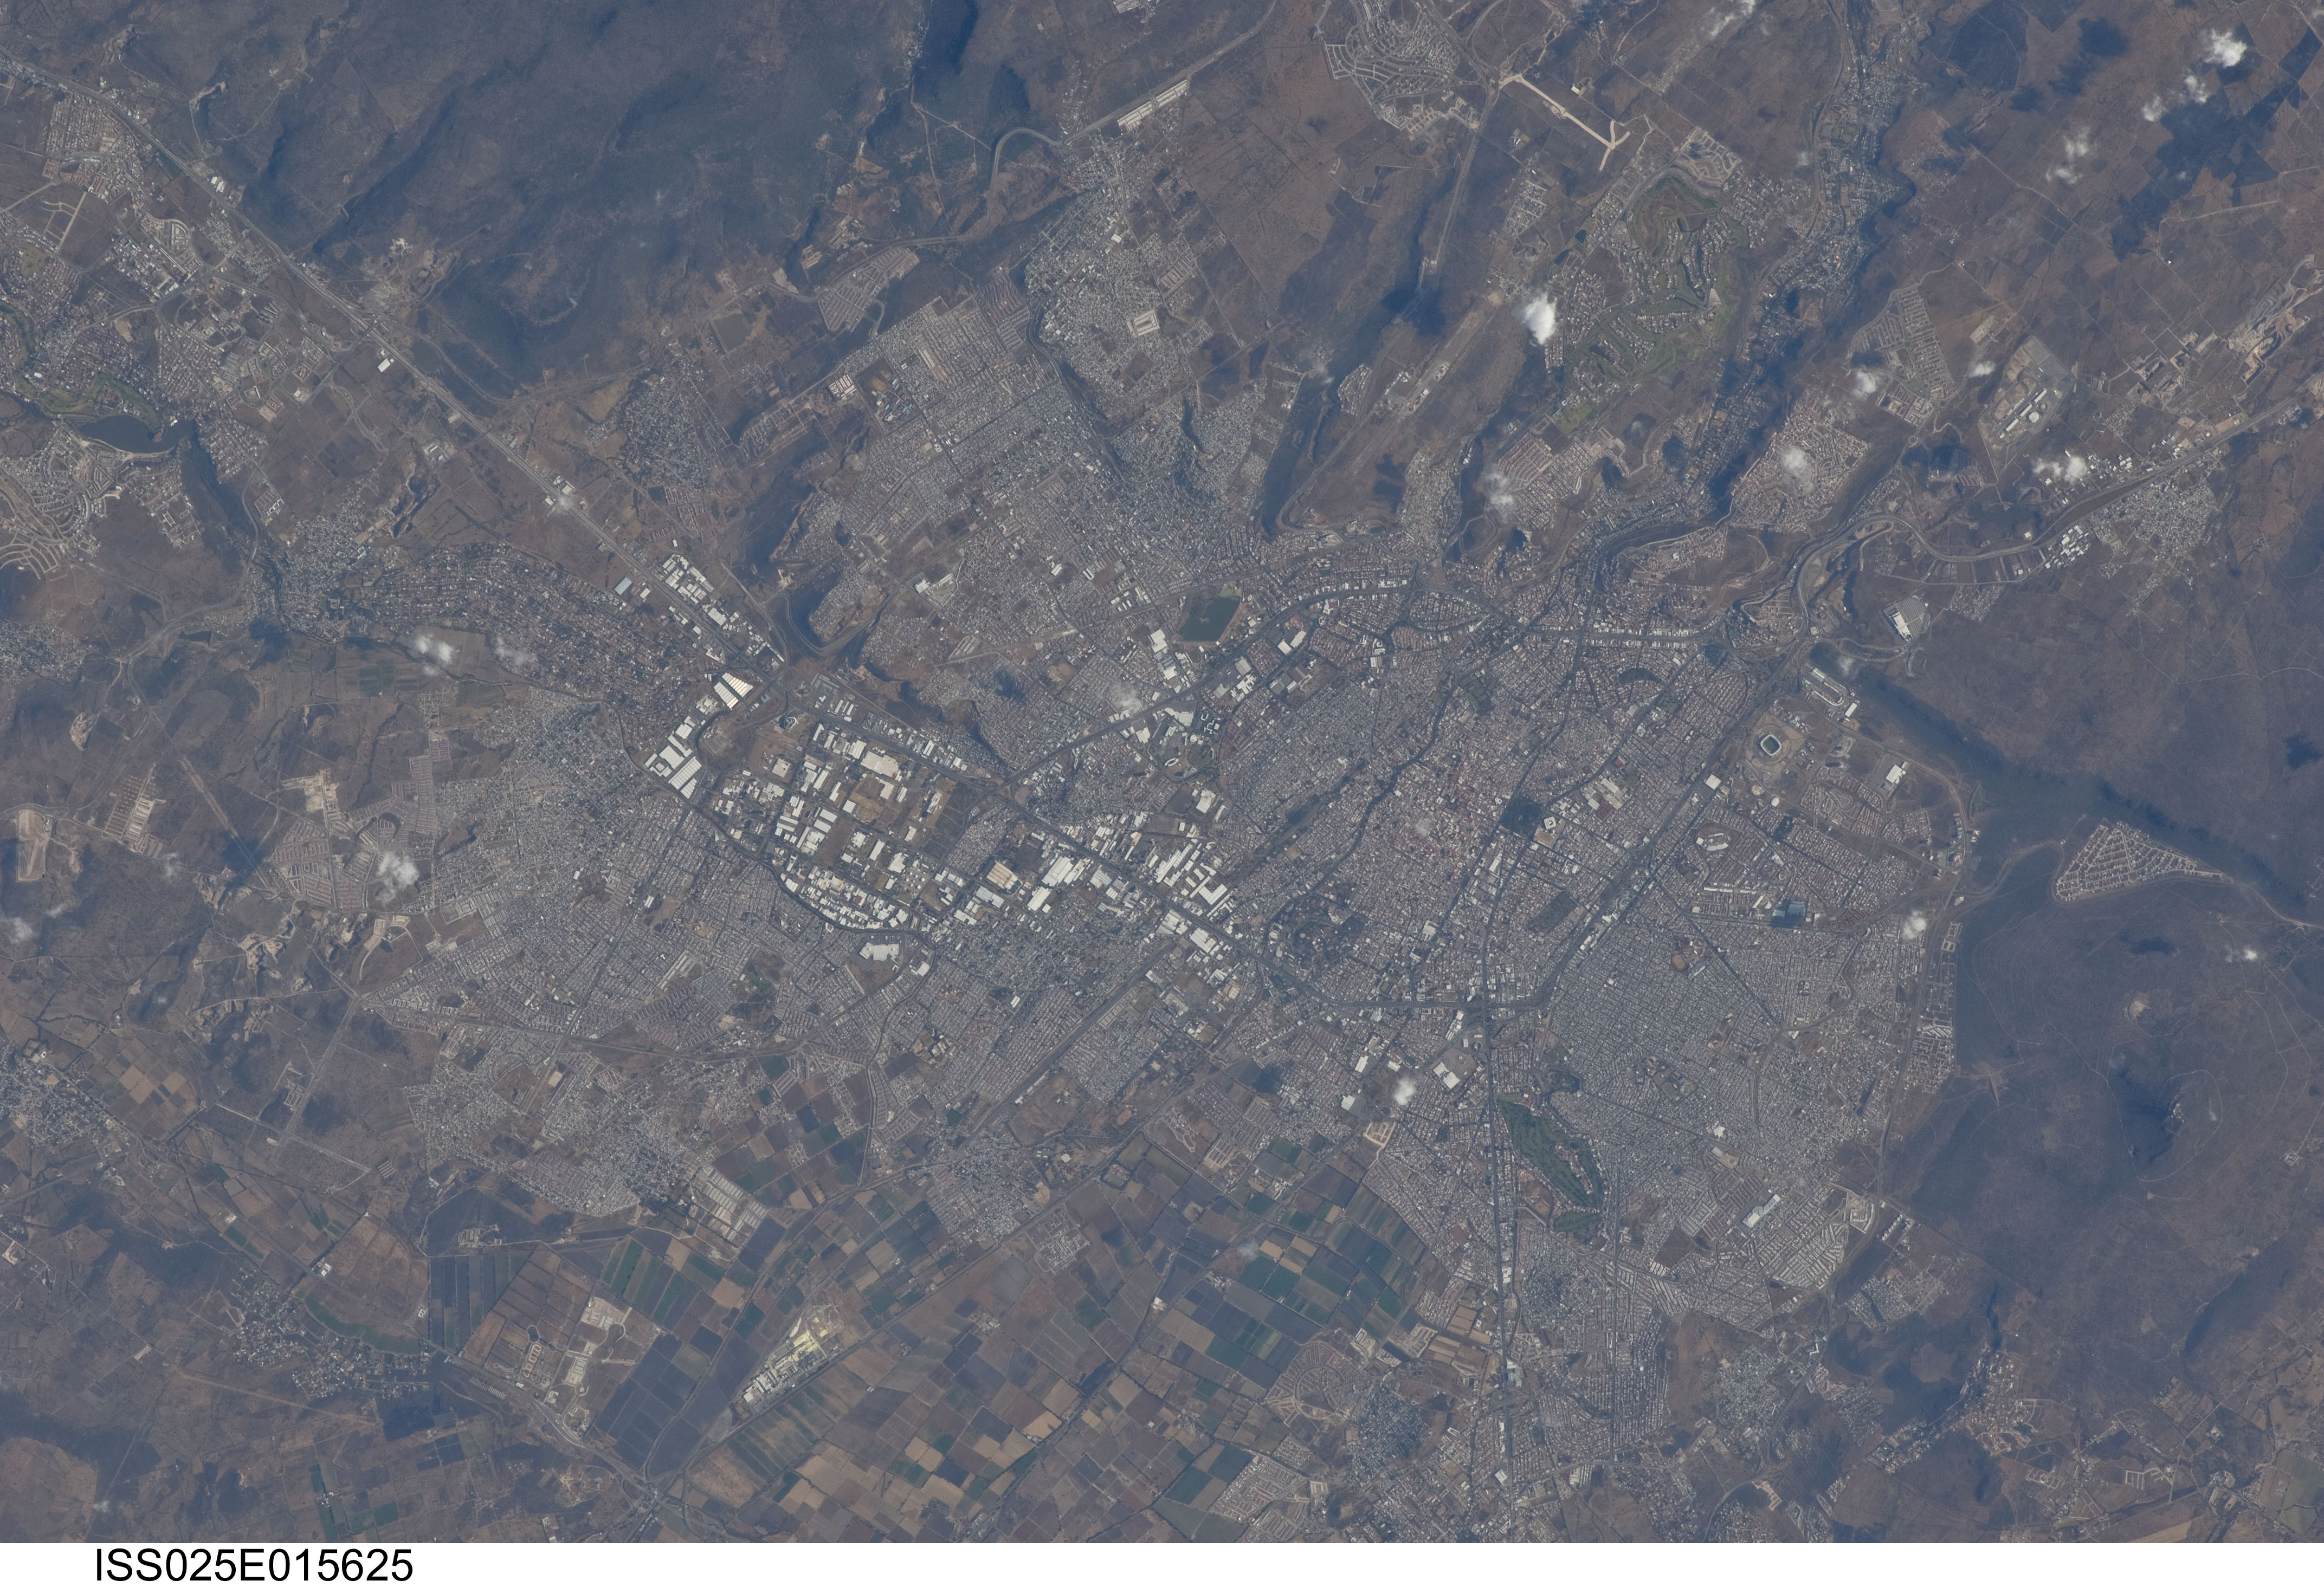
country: MEXICO
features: QUERETARO, URBAN LAND COVER, AGR.
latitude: 20.6
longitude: -100.4
